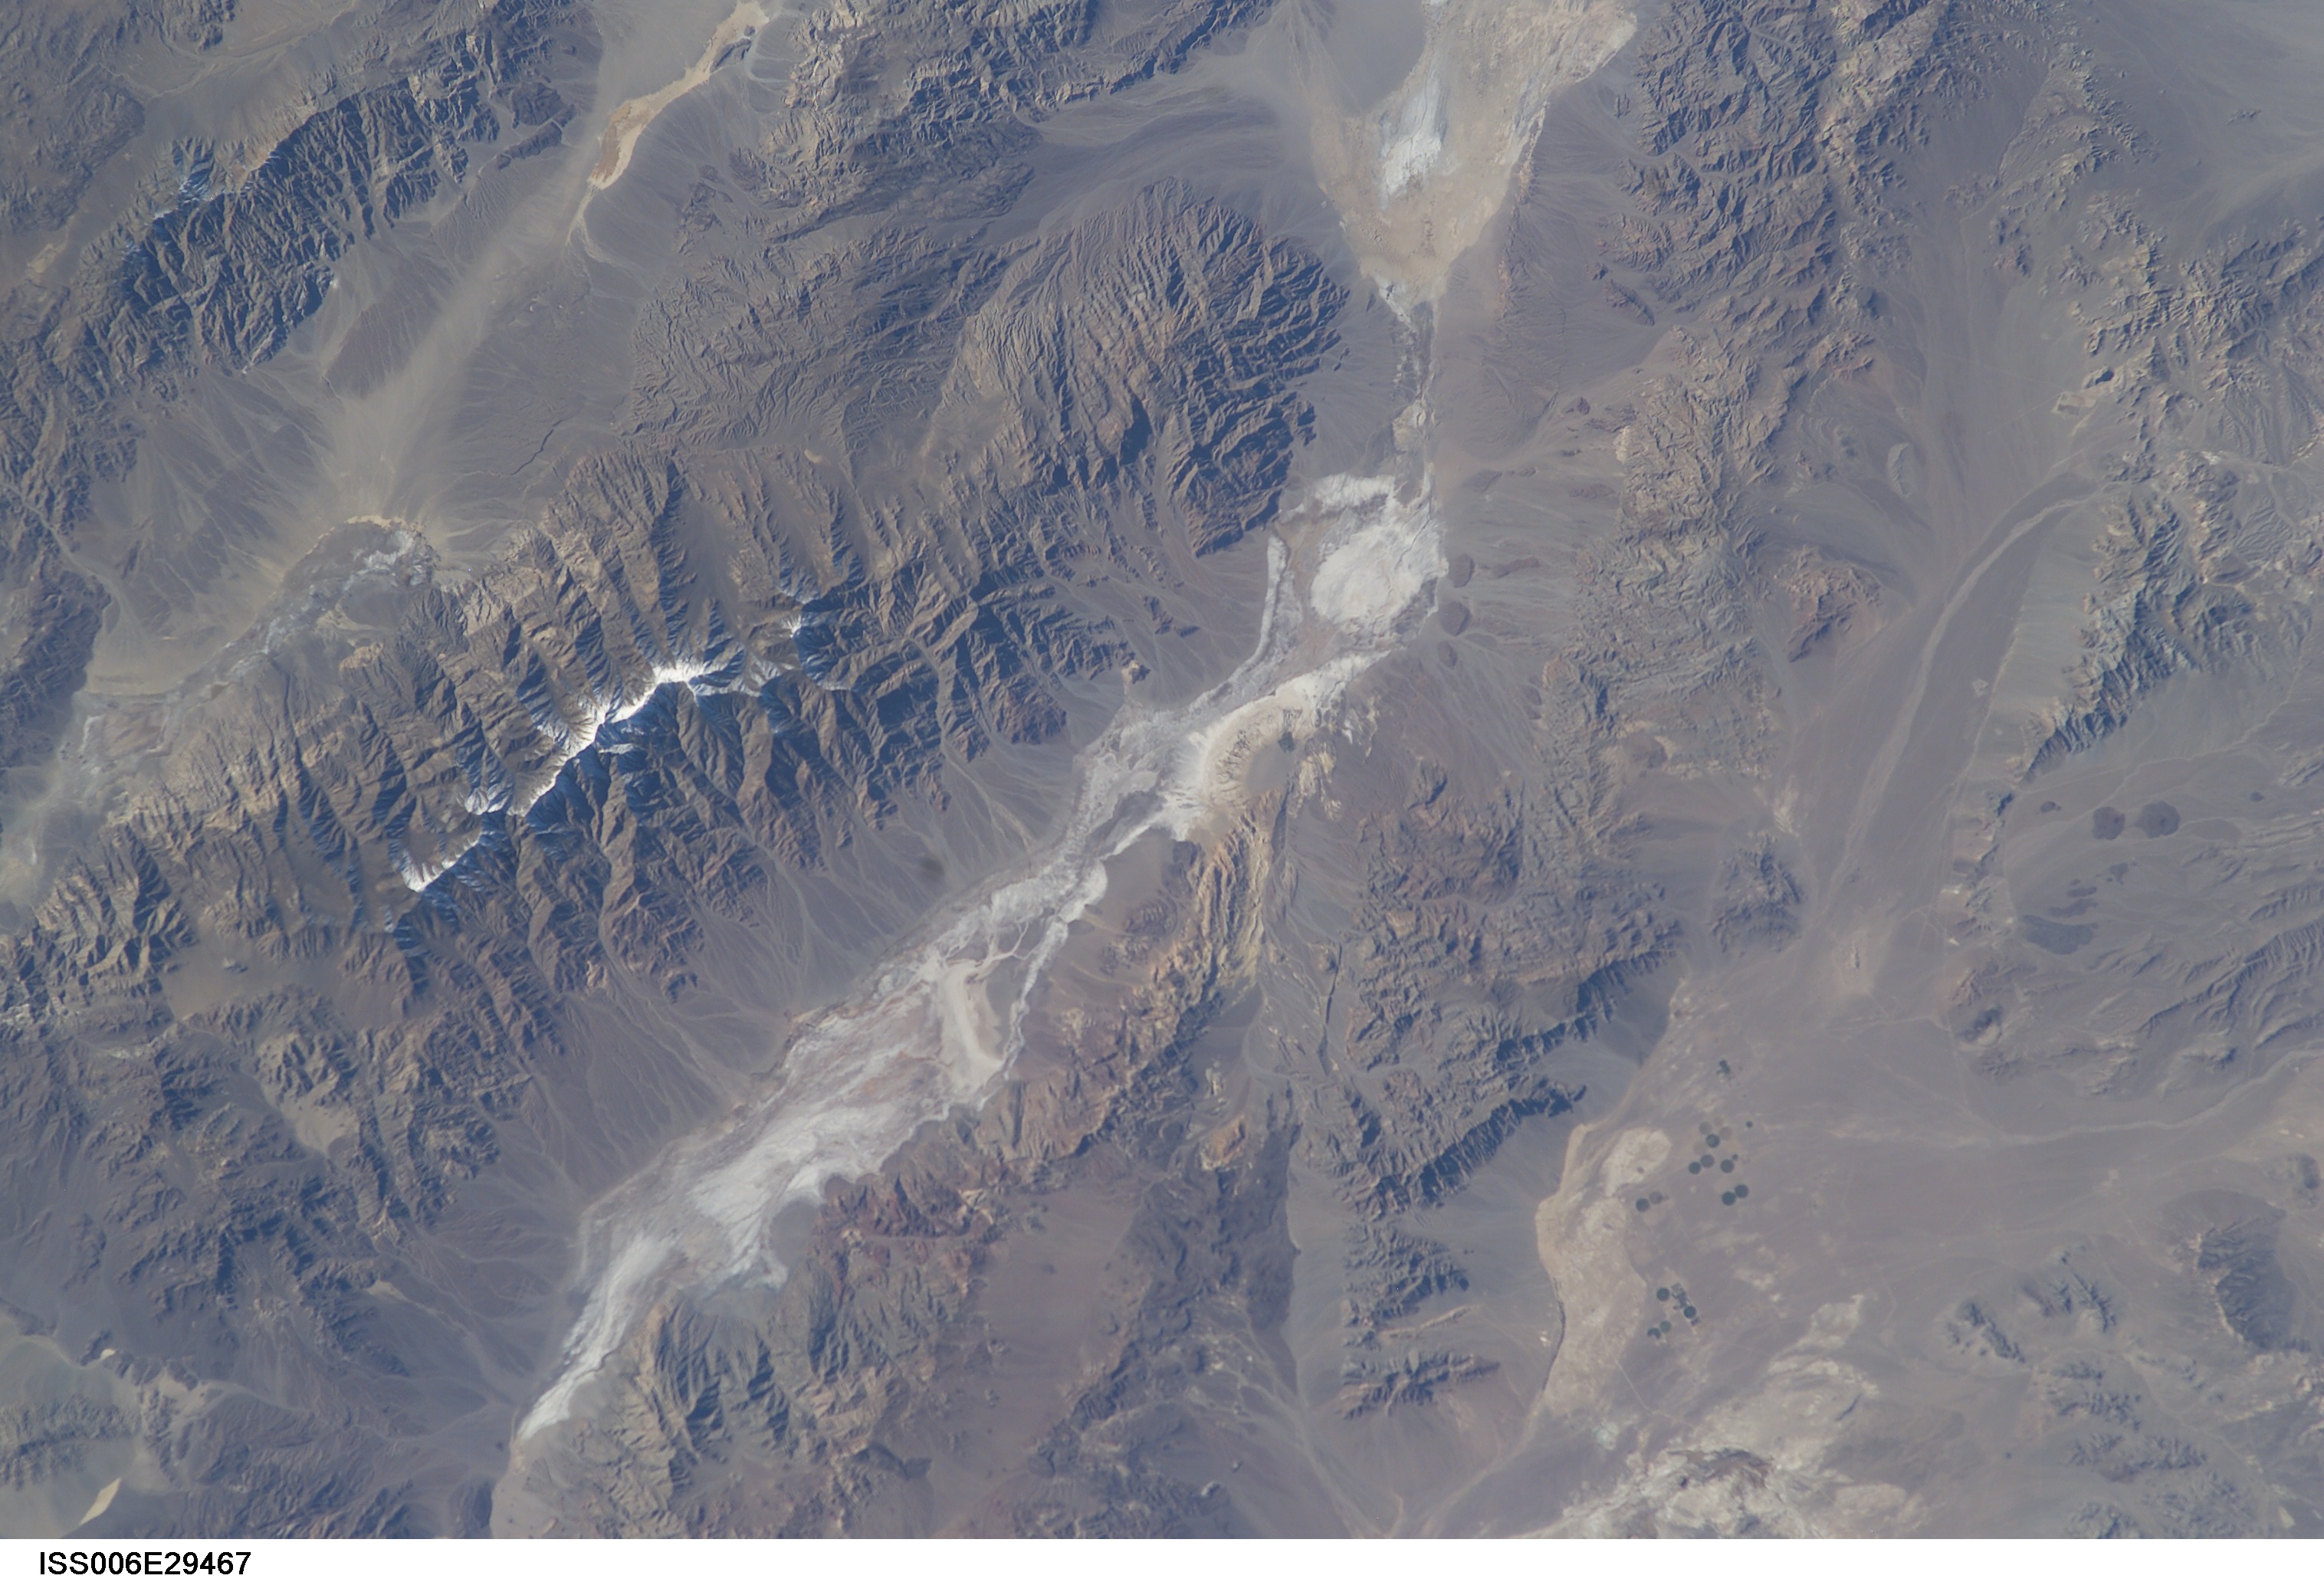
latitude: 36.4
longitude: -116.9
